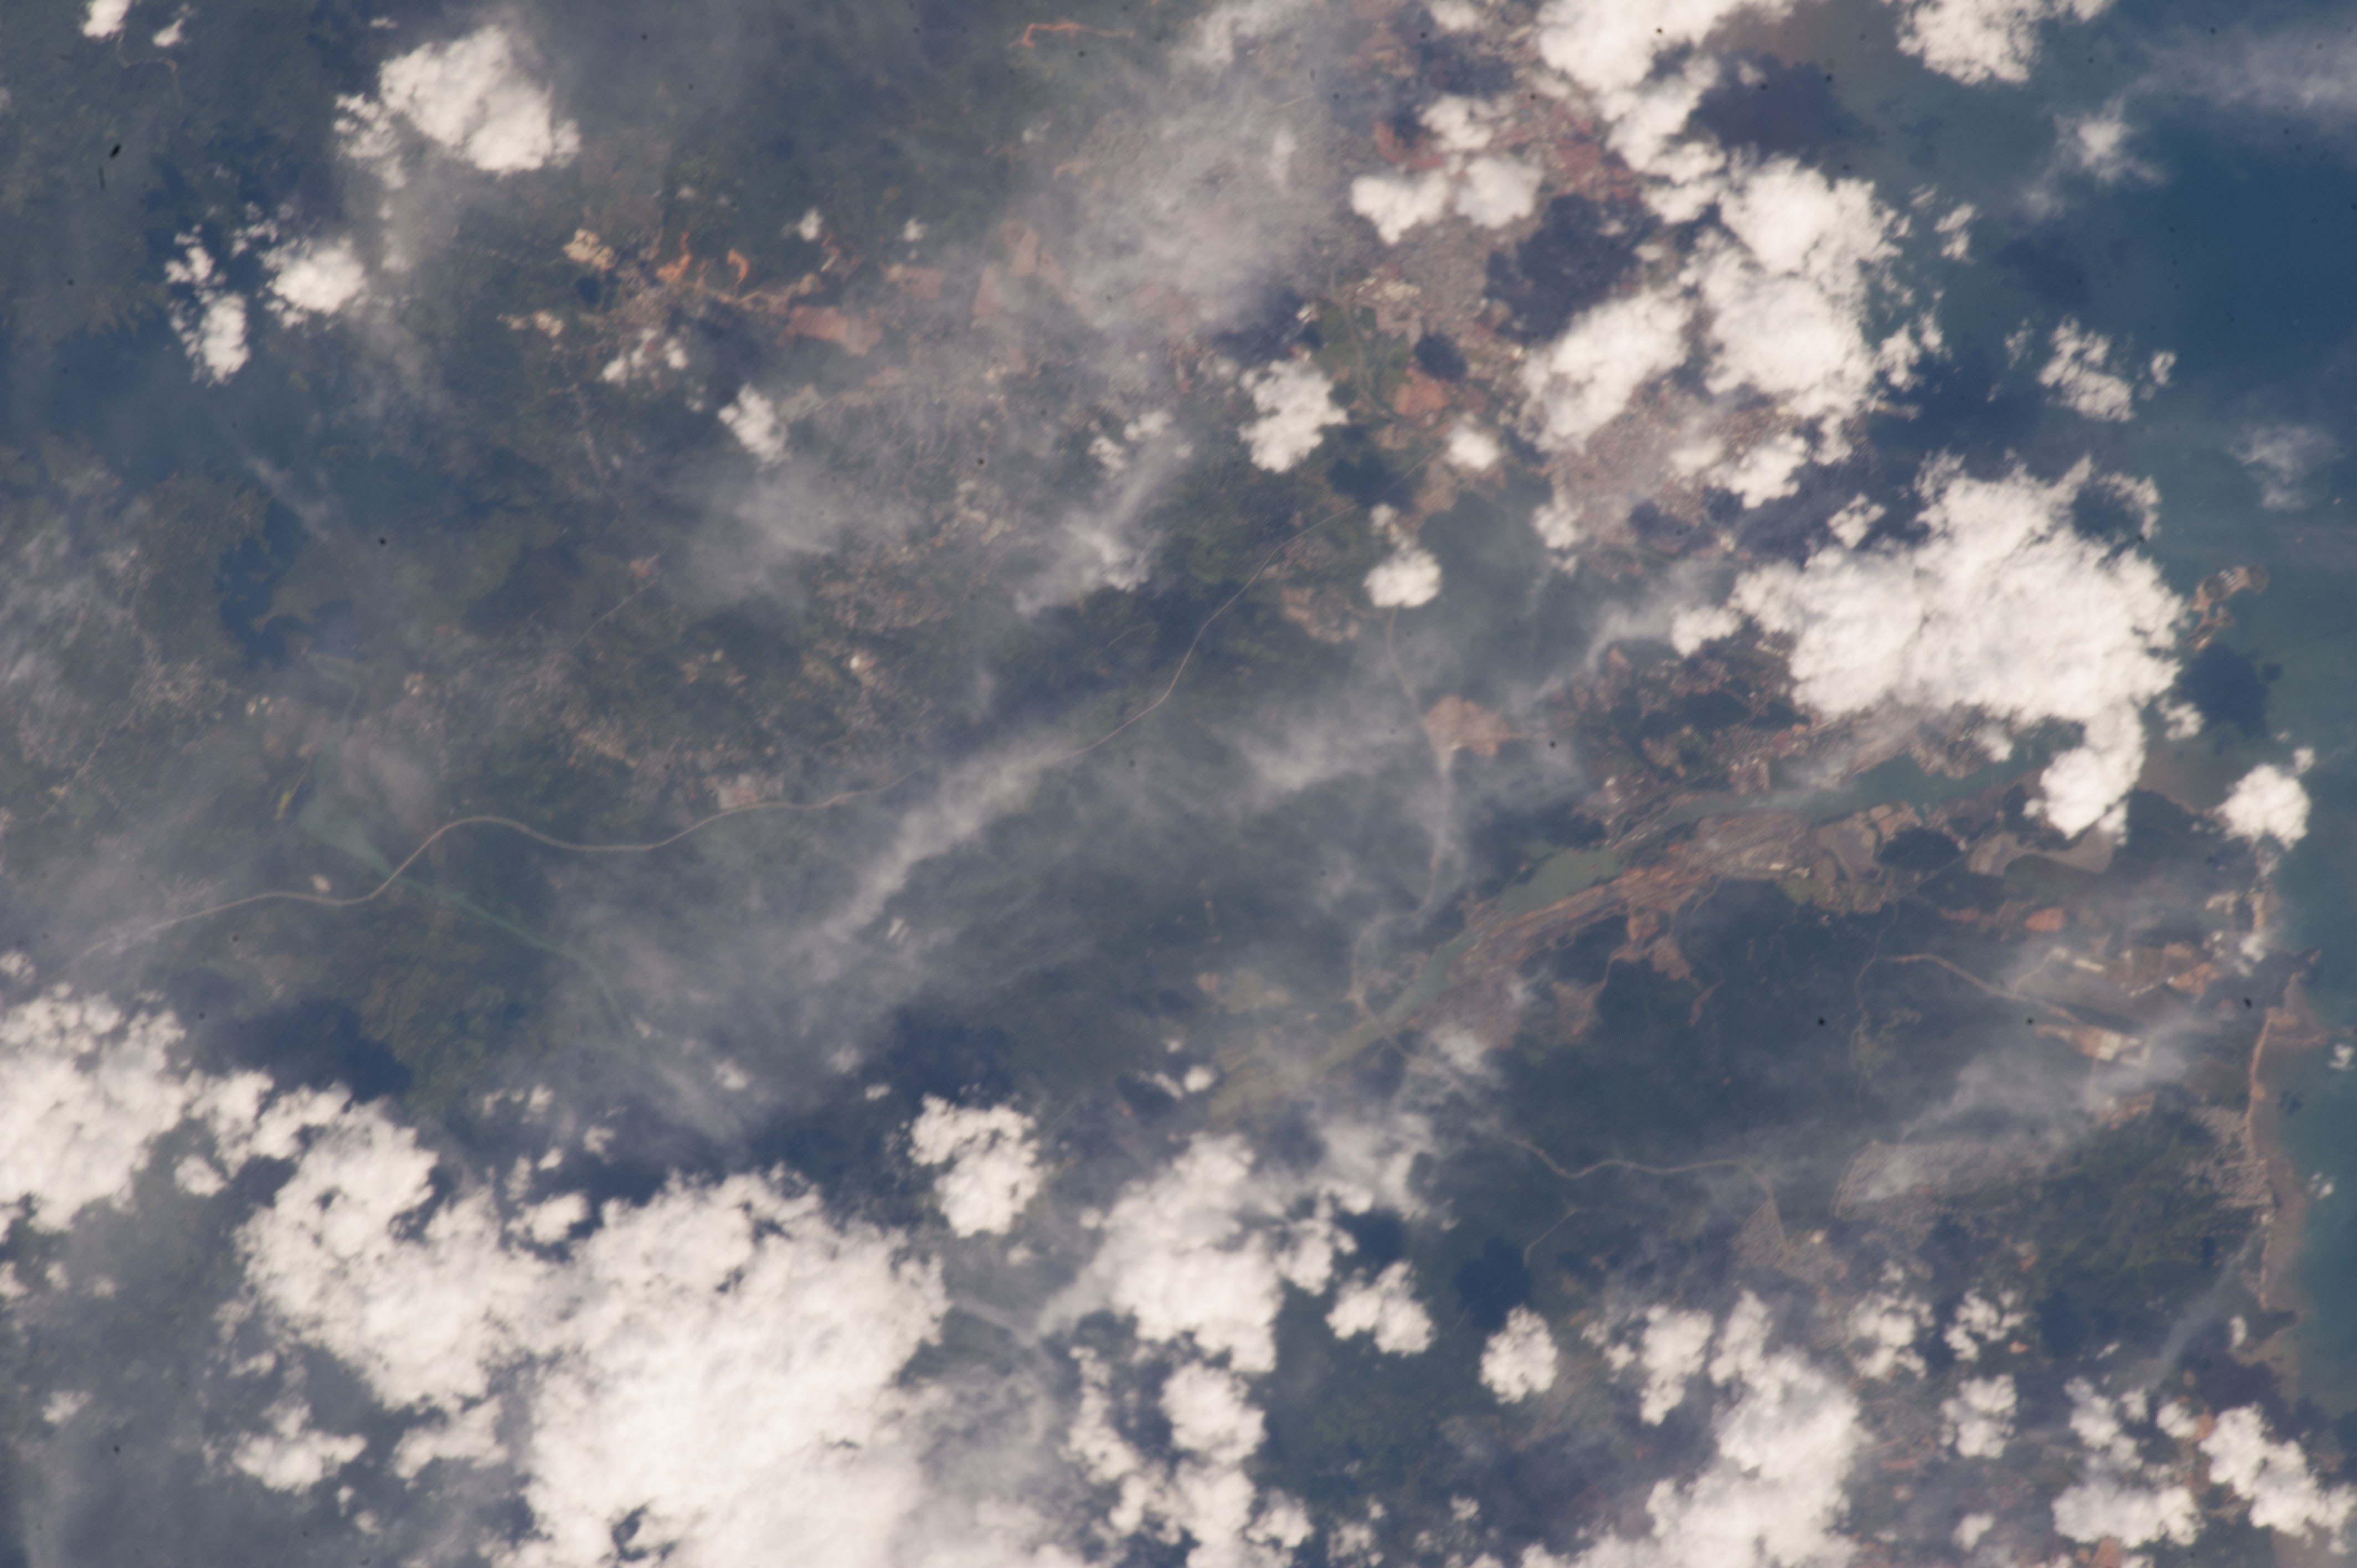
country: PANAMA
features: PANAMA CITY, PANAMA CANAL, ALAJUELA L.
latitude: 9.0
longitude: -79.5
